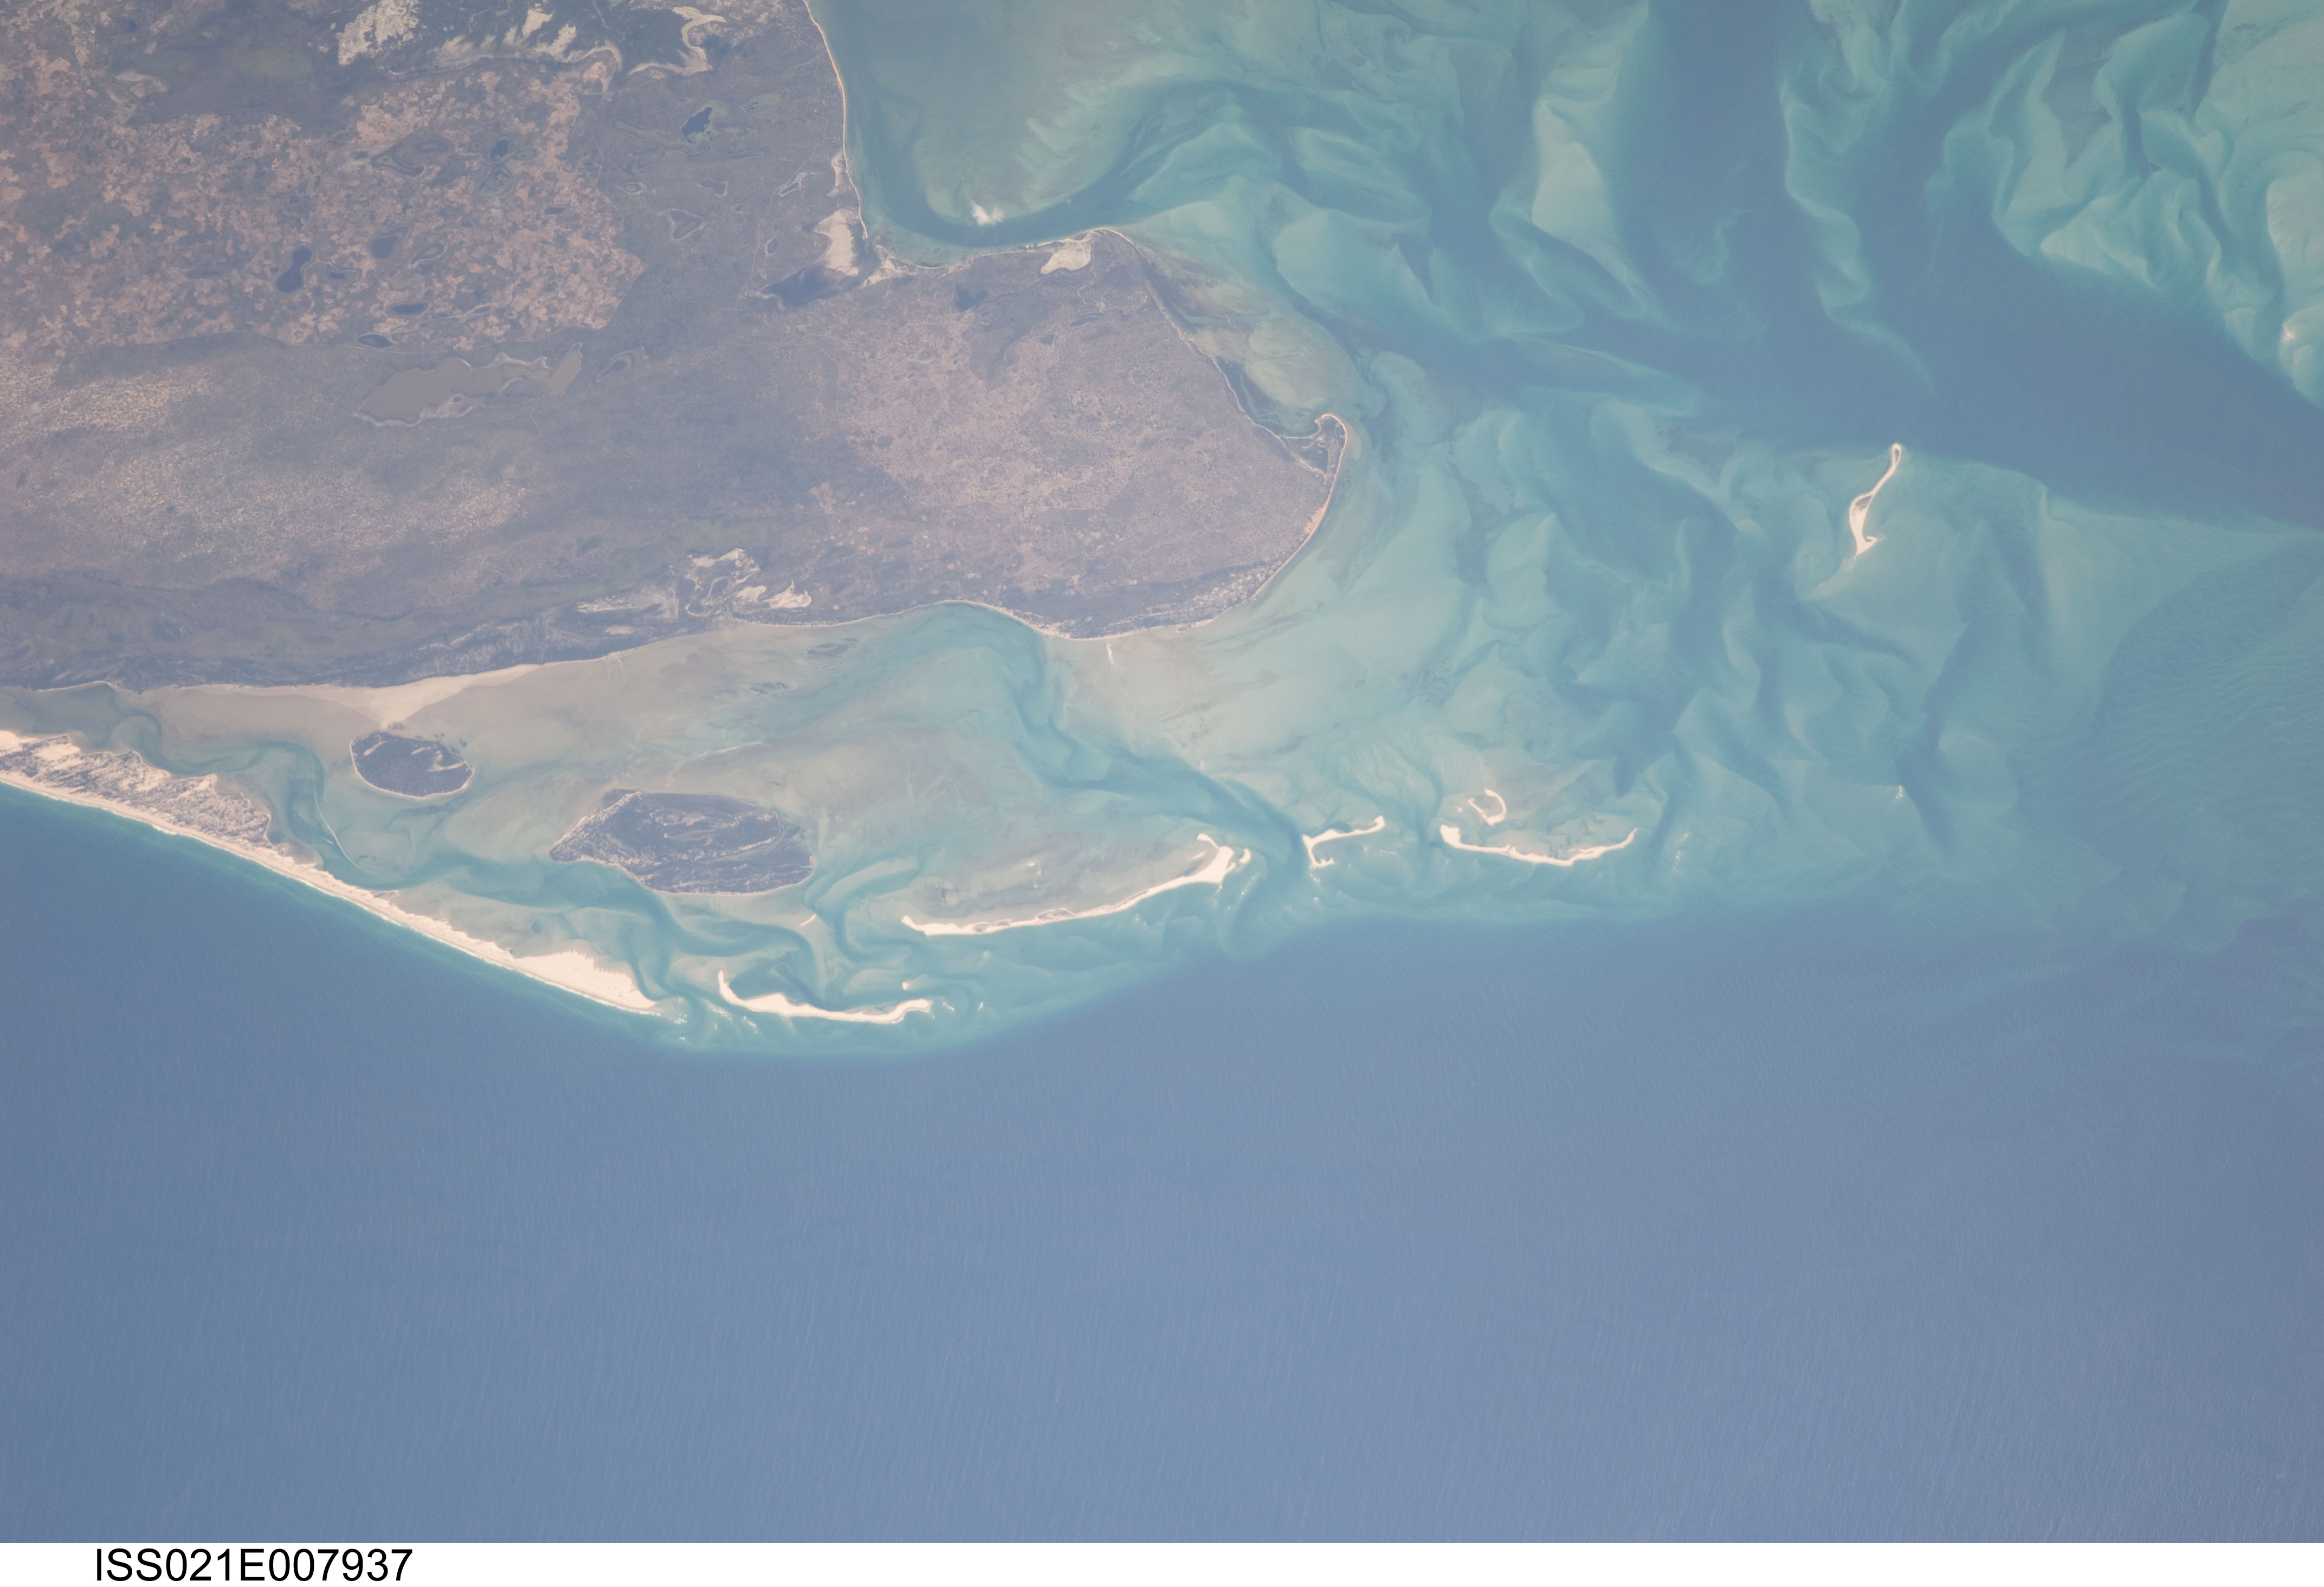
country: MOZAMBIQUE
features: LUNENE ISLAND,ILHA MUVABANE,ILHA BANGUE,ILHA LUNENE
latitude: -22.1
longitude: 35.5
